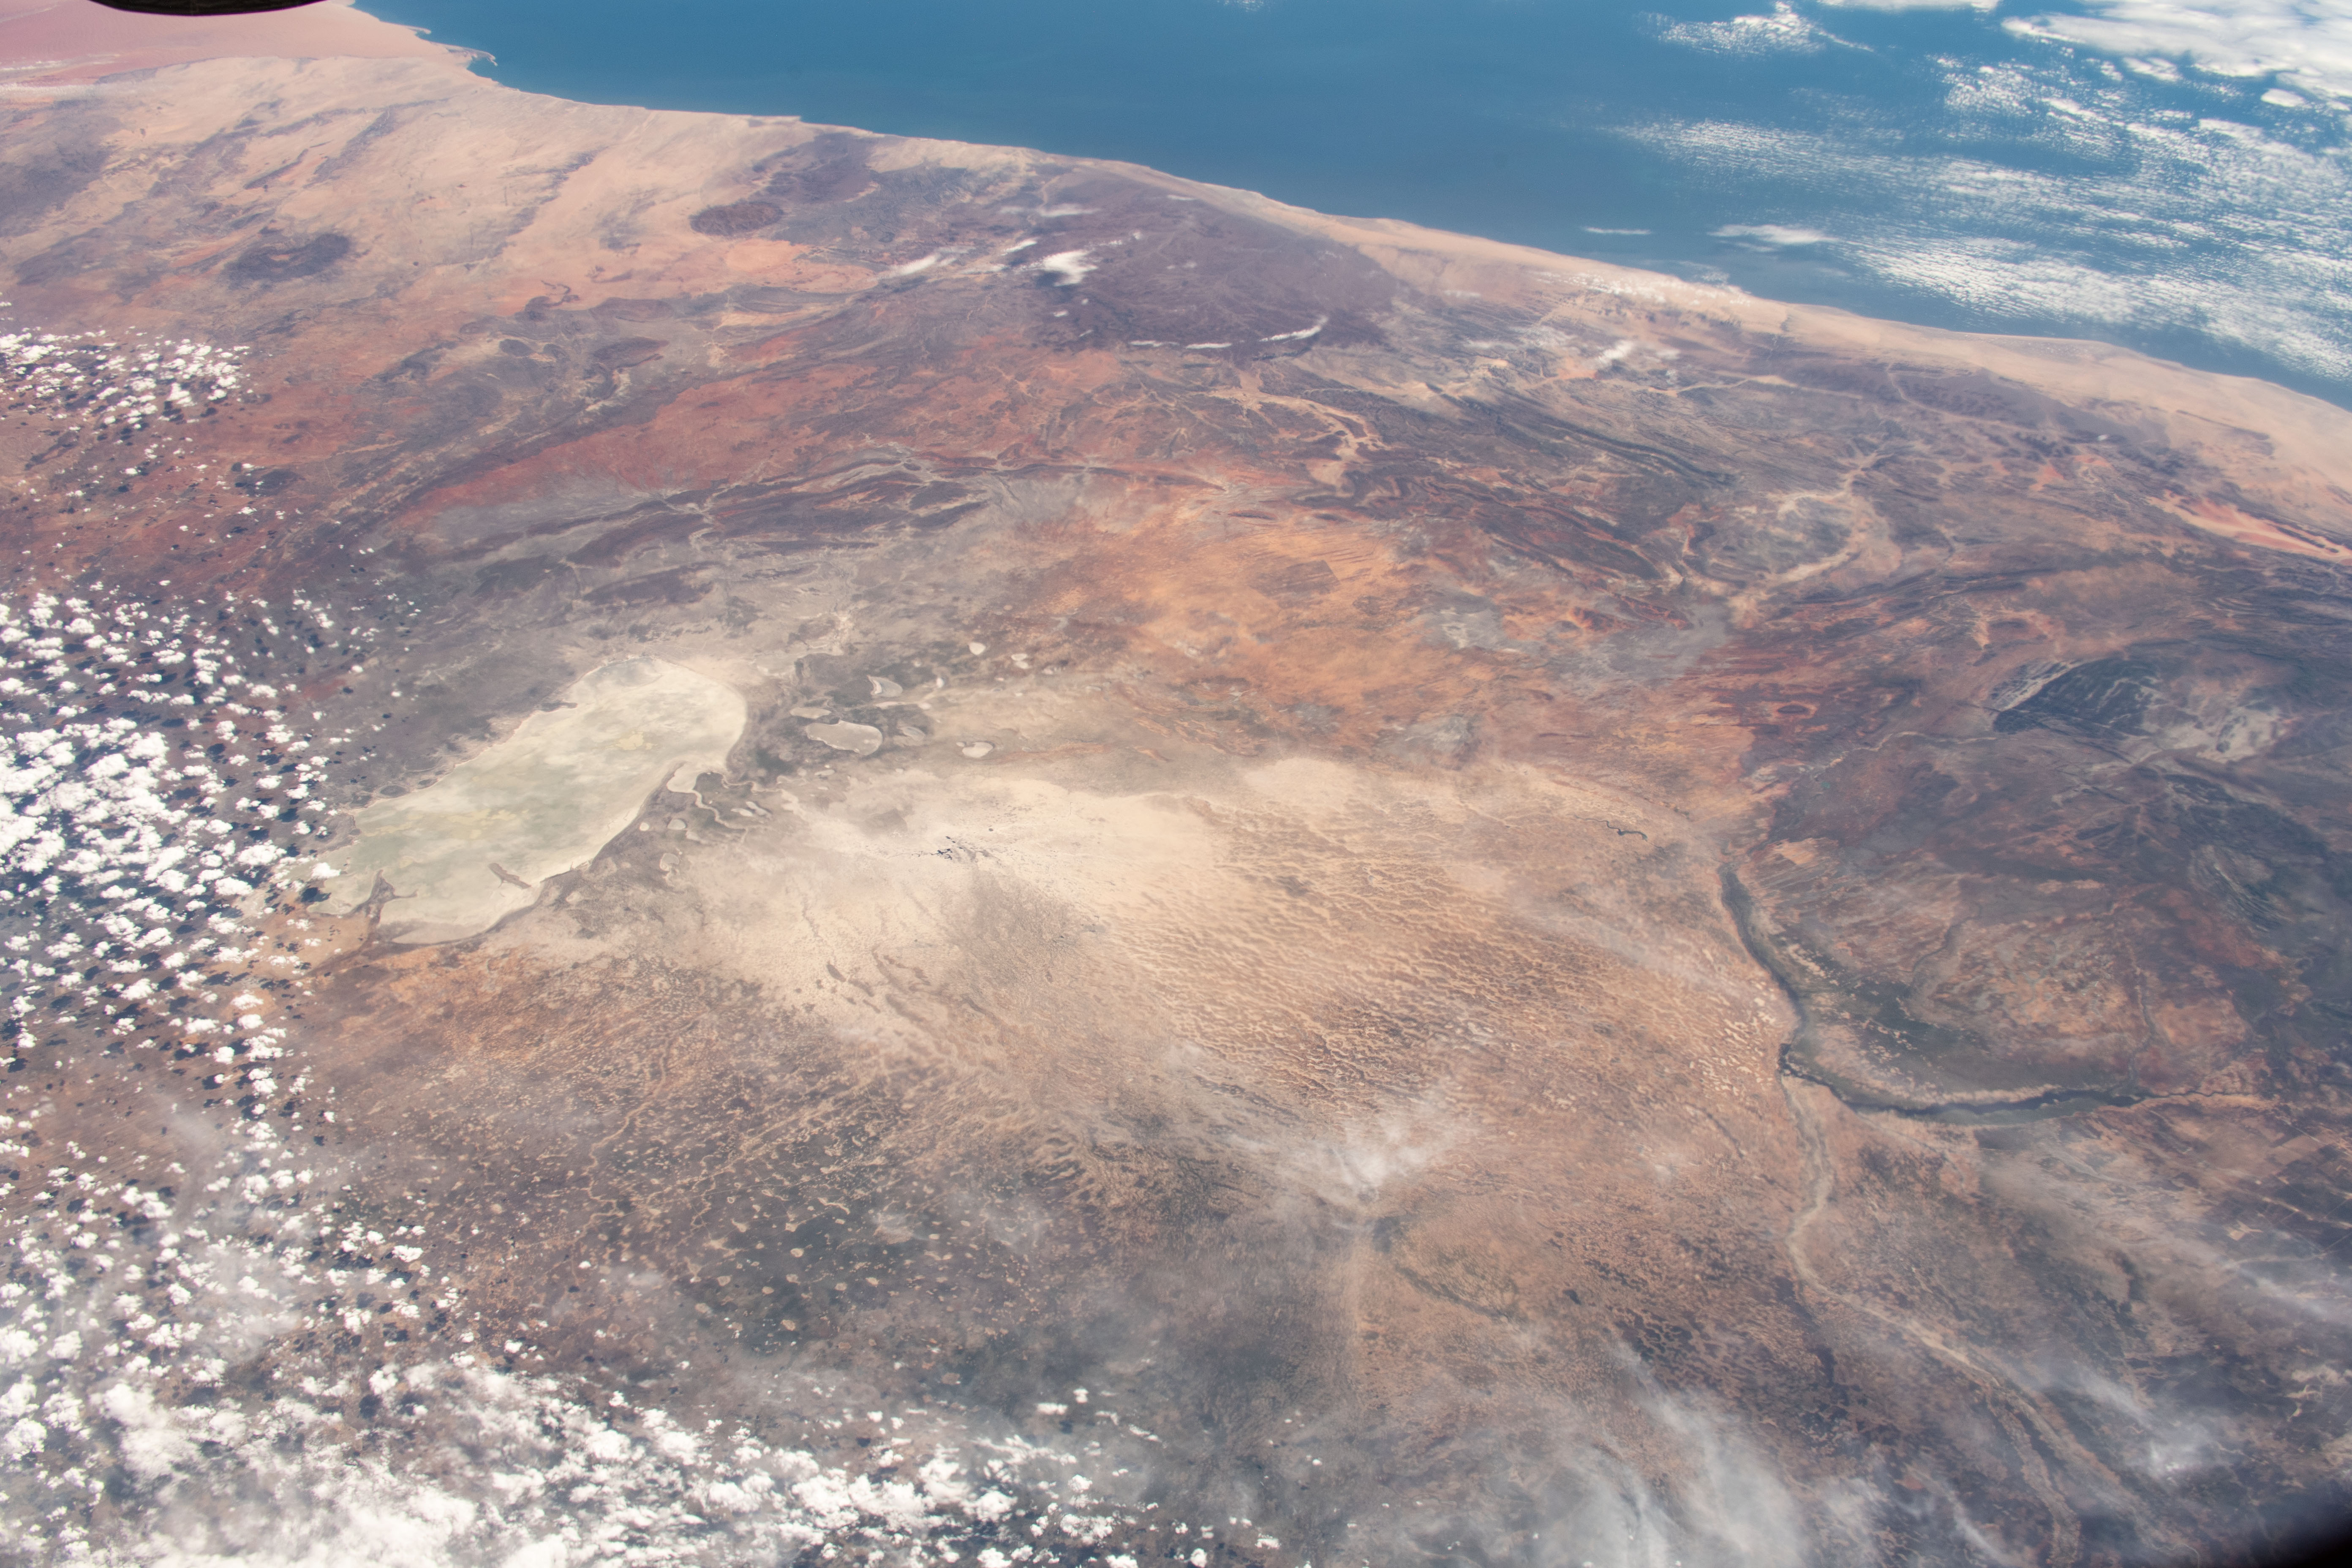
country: NAMIBIA
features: ETHOSA PAN DESERT, ETOSHA NATIONAL PARK, NAMIB DESERT
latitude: -18.0
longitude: 15.5
